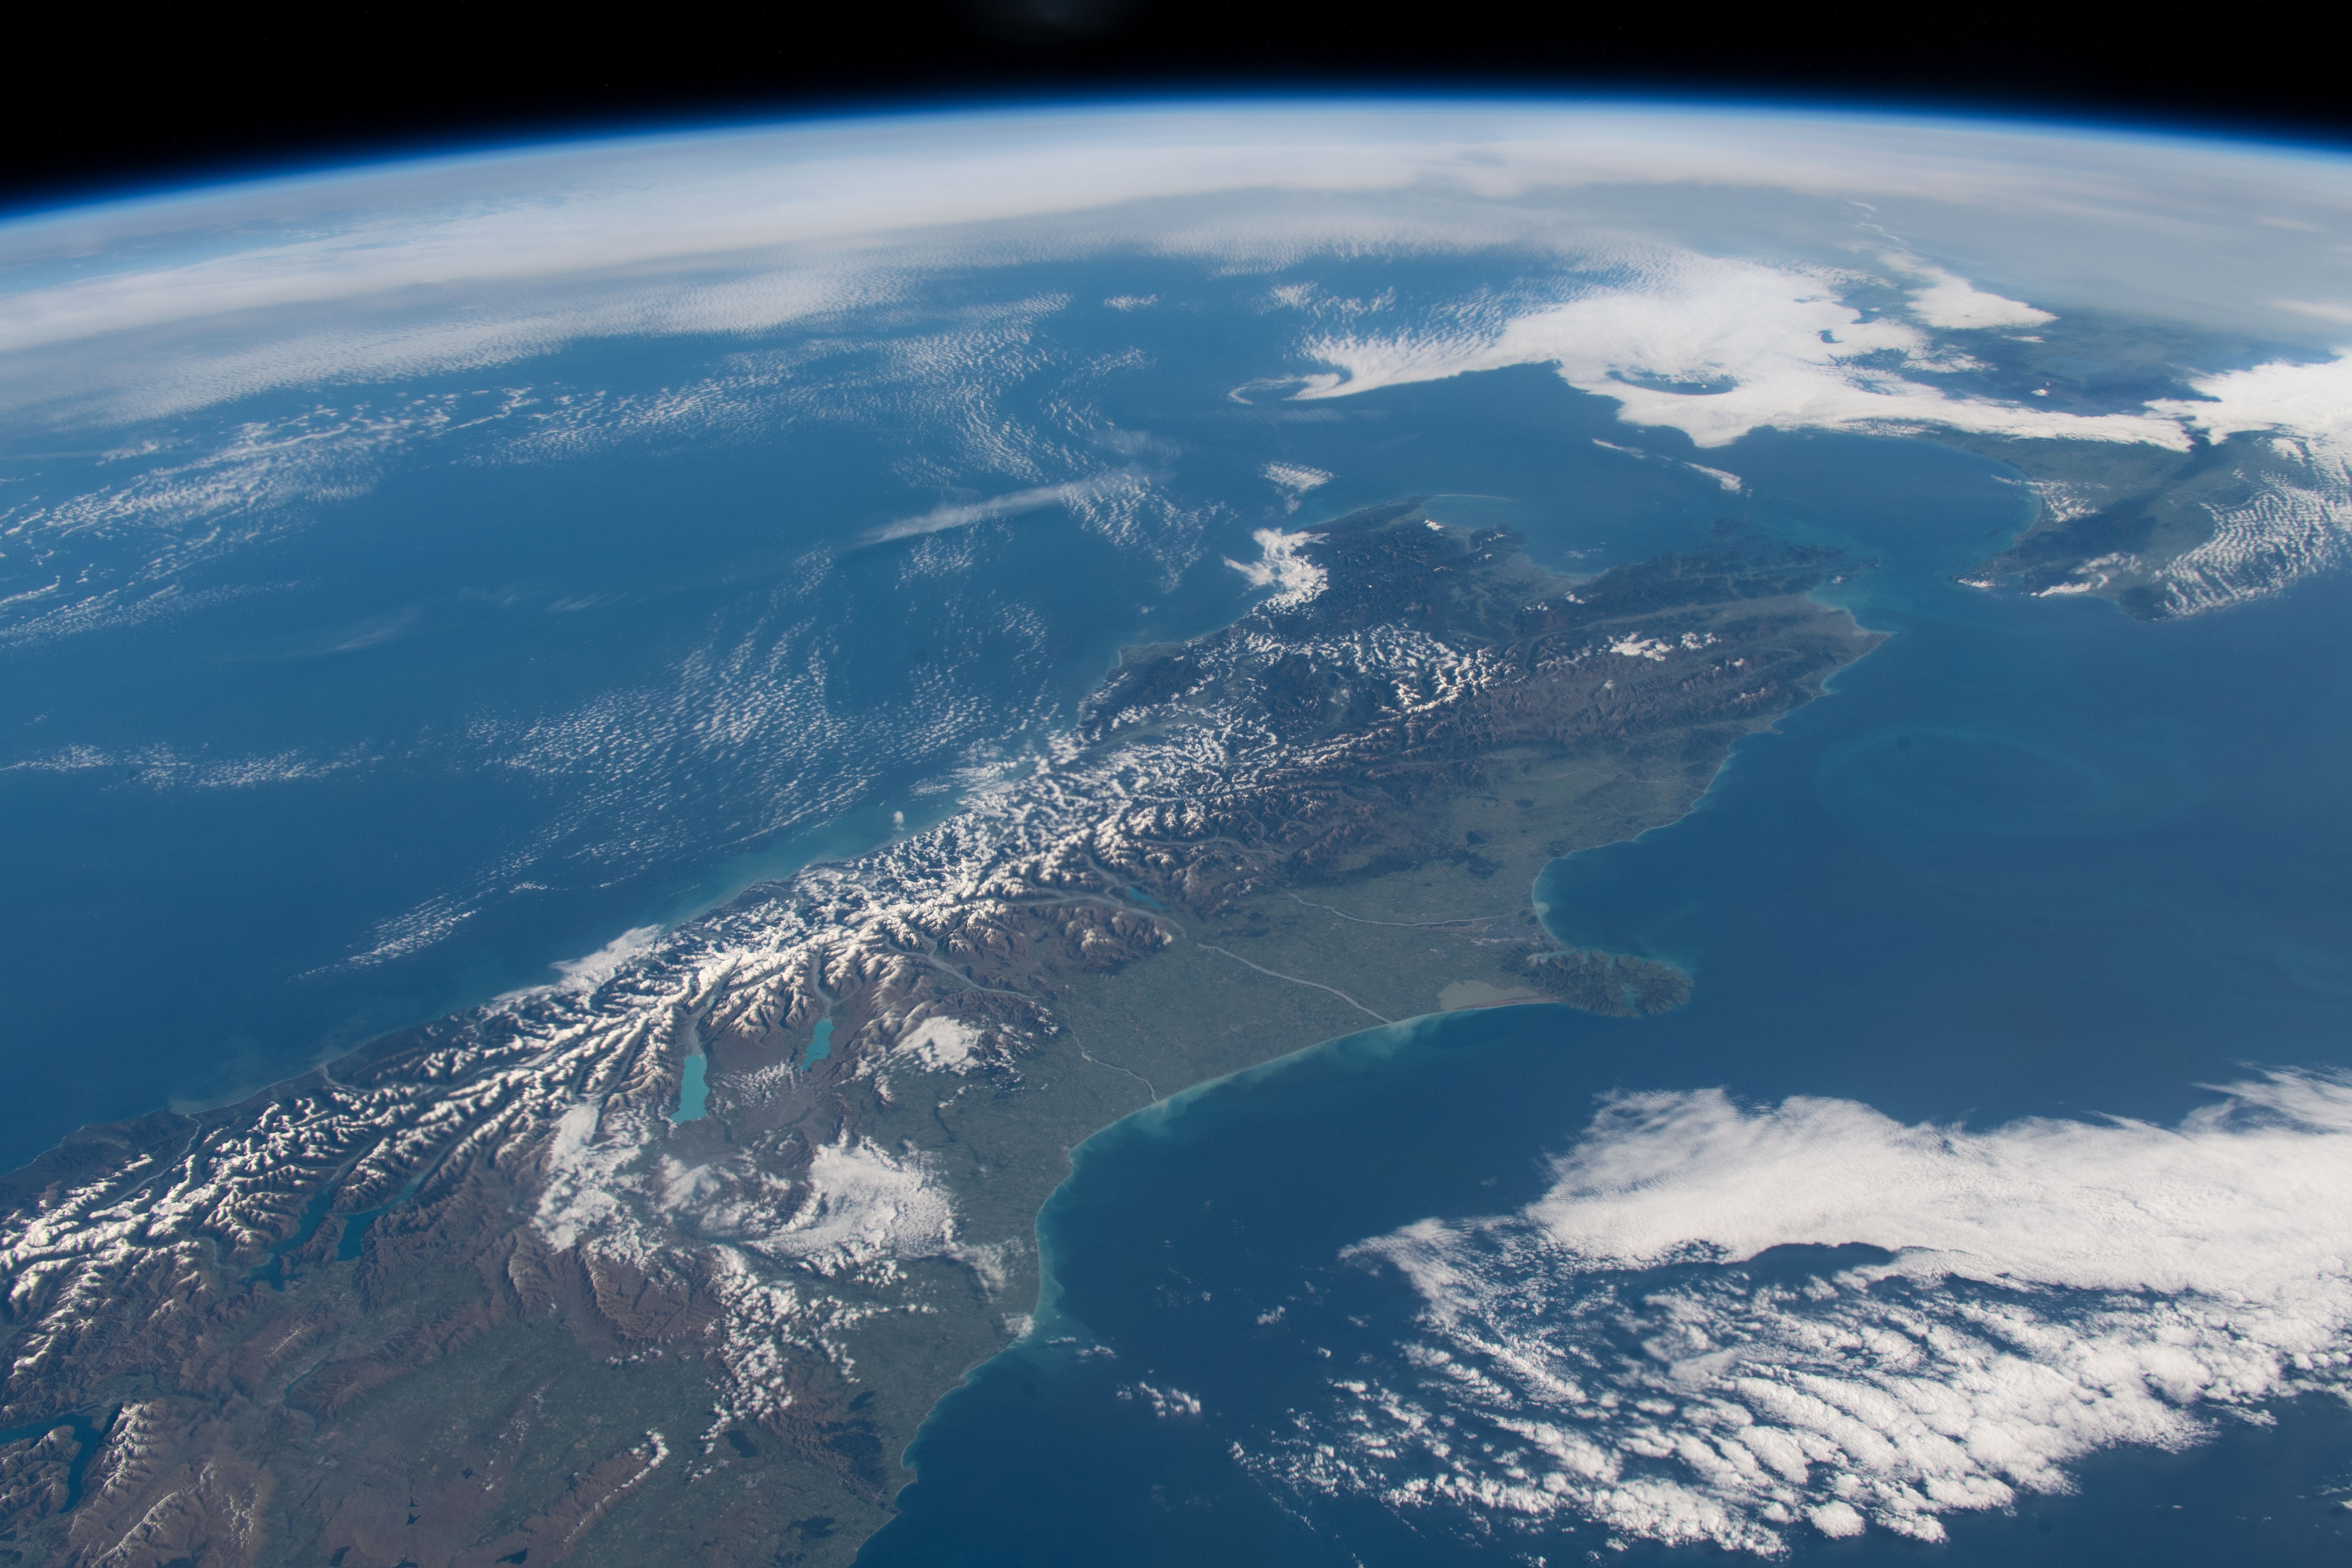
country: NEW ZEALAND-SI
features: NEW ZELAND, SOUTH ISLAND, SOUTHERN ALPS MOUNTAINS, NORTH ISLAND
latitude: -42.5
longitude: 172.0
